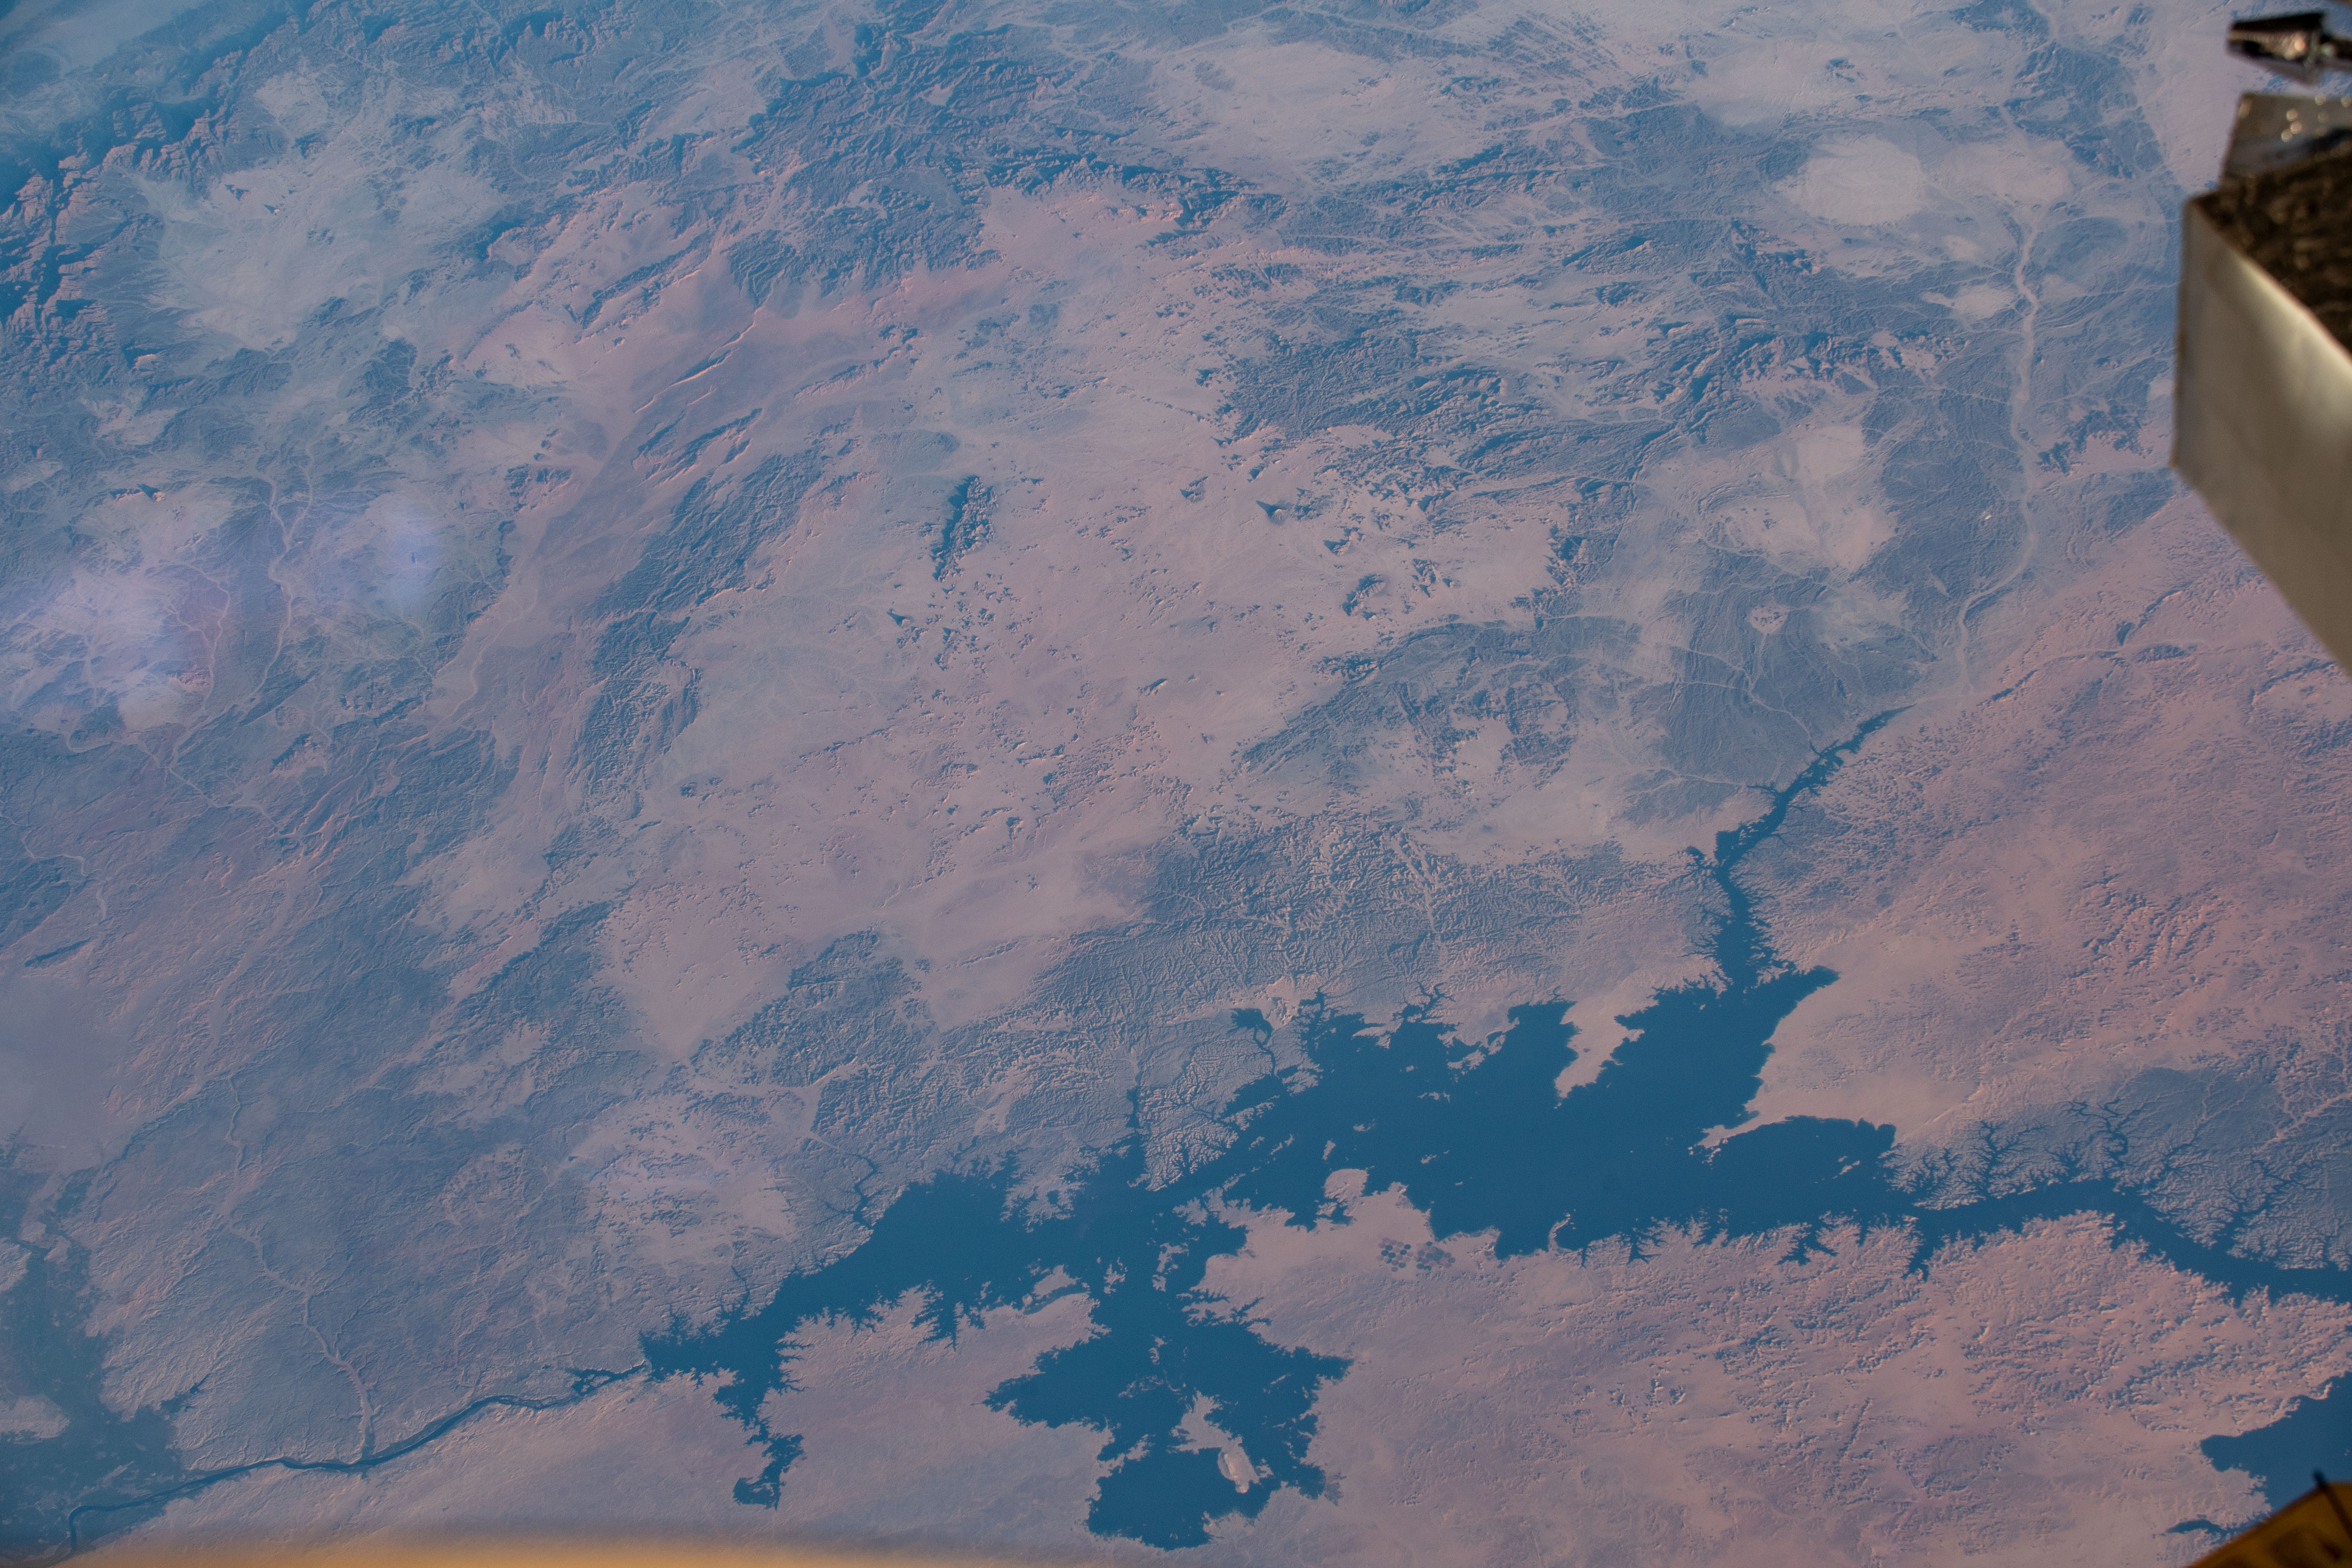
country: EGYPT
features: ASWAN LAKE
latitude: 23.3
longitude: 33.4
